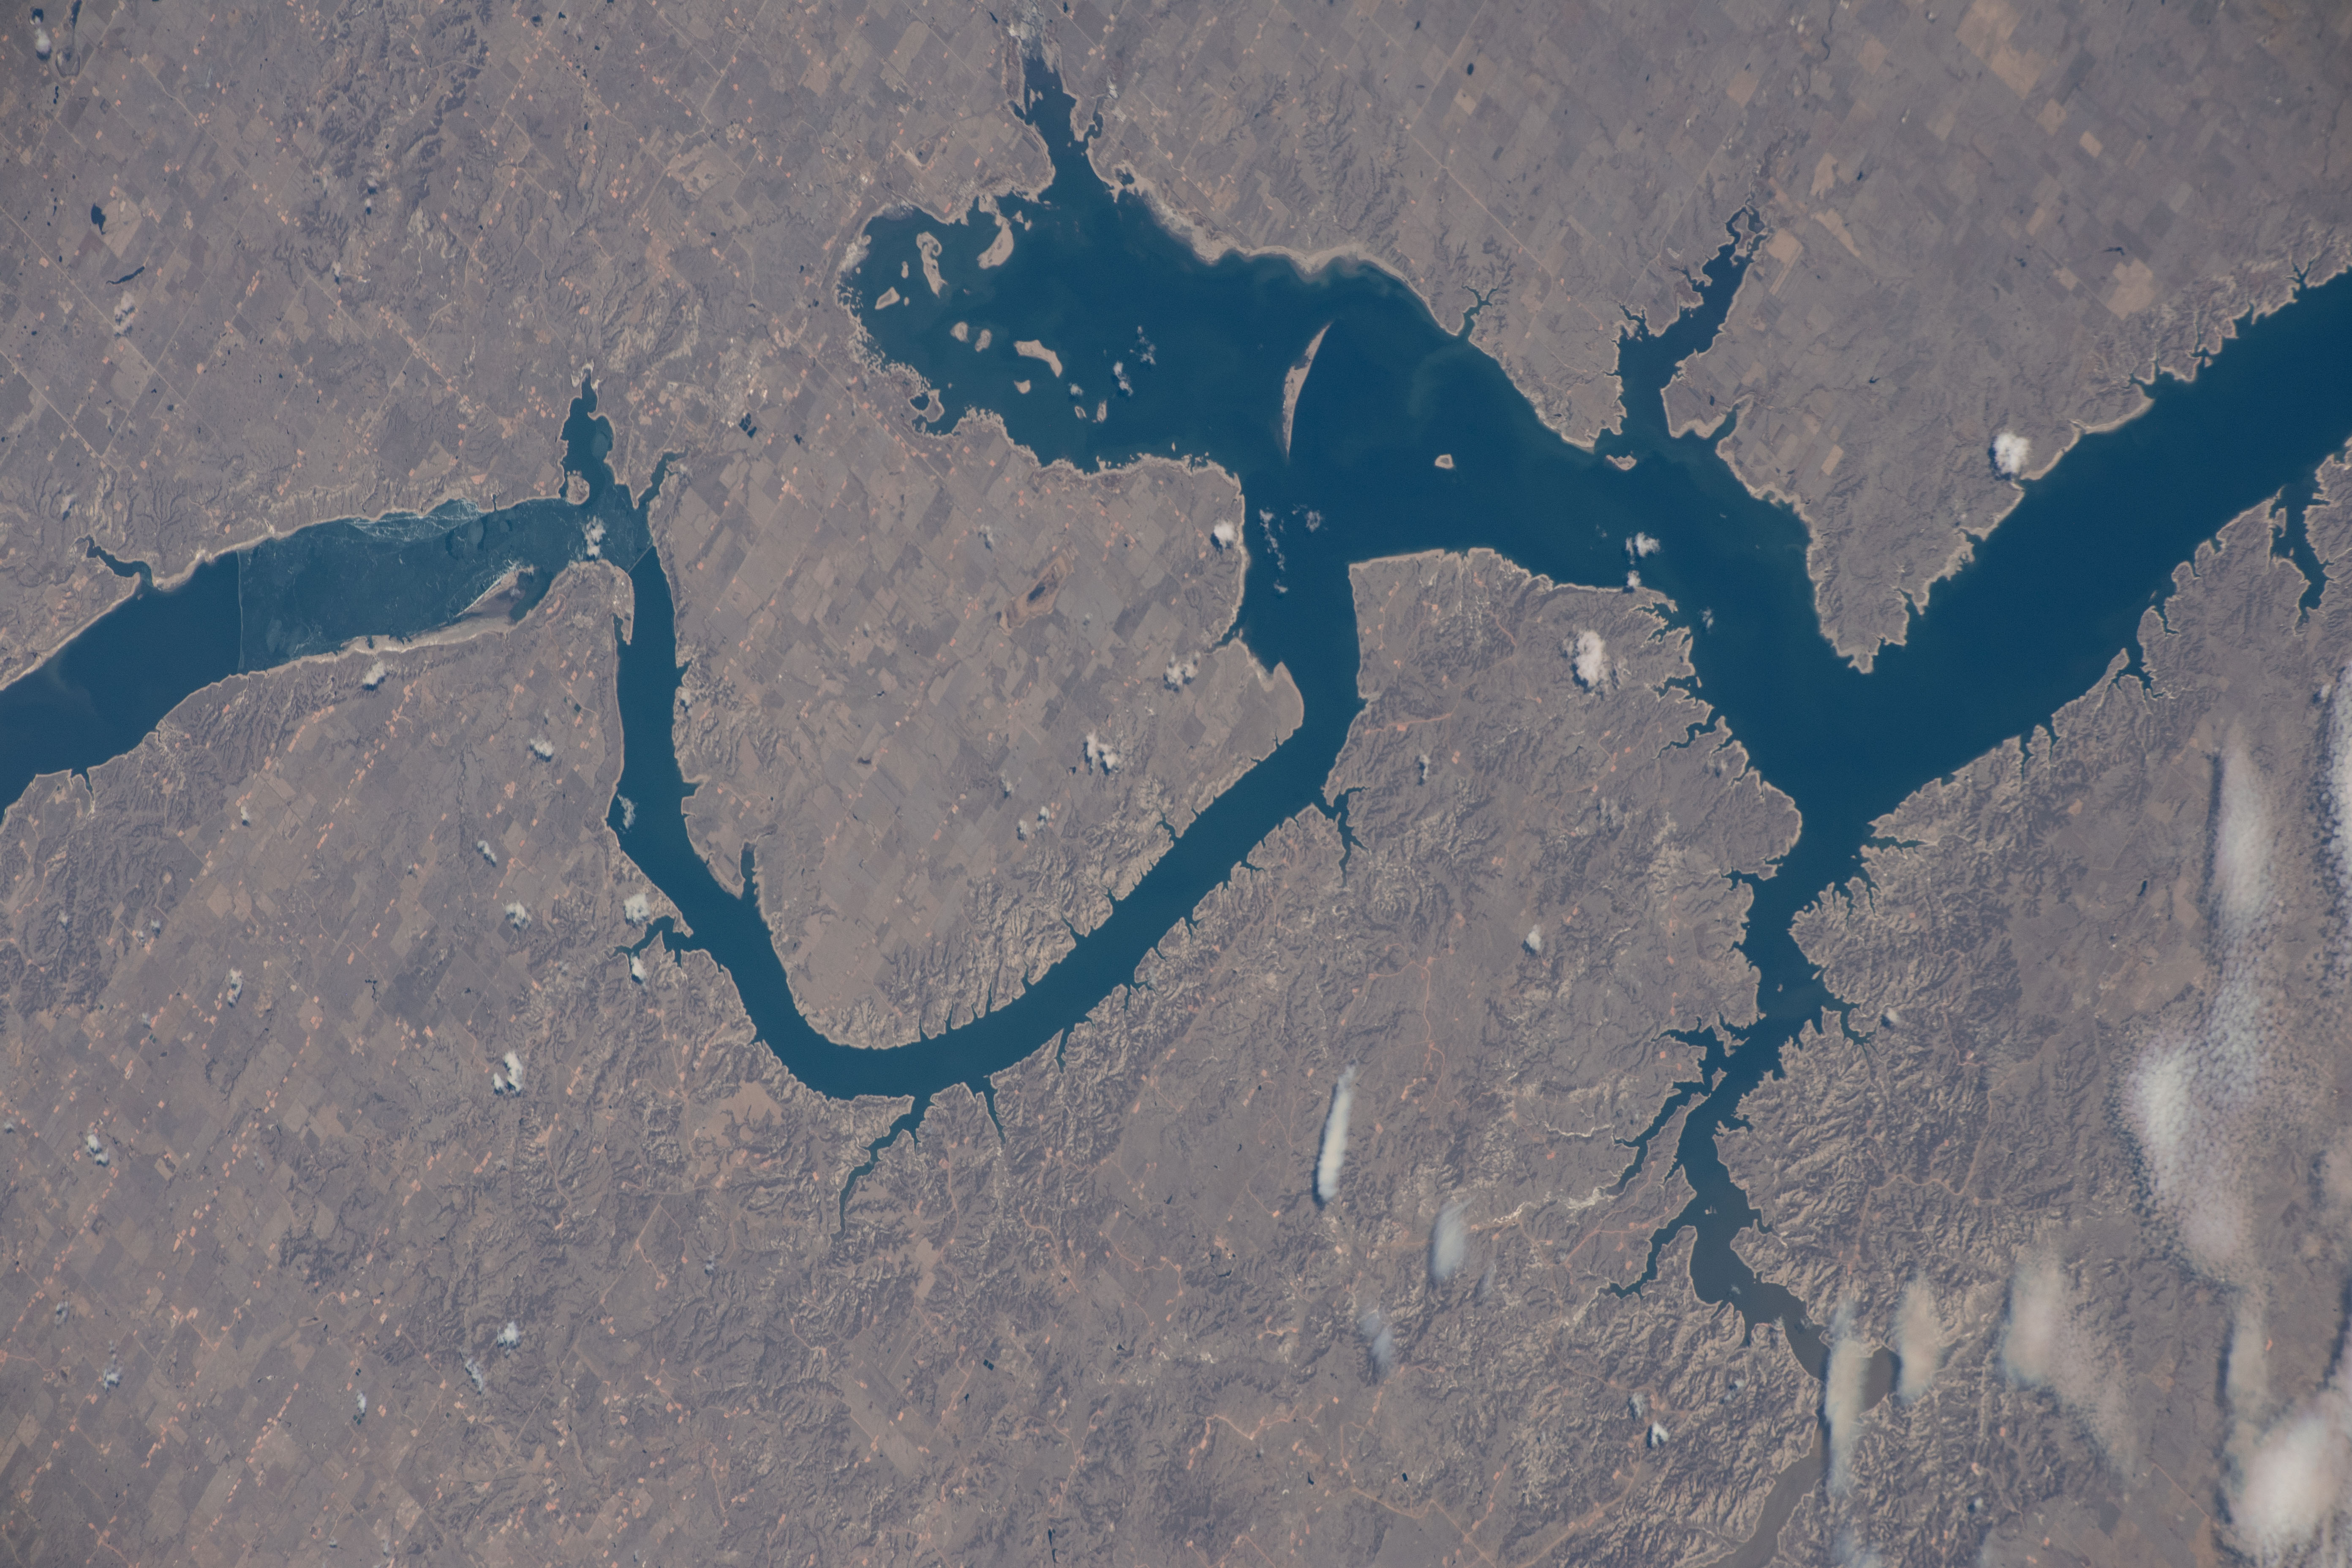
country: USA-NORTH DAKOTA
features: VAN HOOK ARM, MISSOURI RIVER, LAKE SAHAHAWEA, LAKE SAKAKAWEA,MISSOURI RIVER,NORTH DAKOTA
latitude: 47.8
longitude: -102.5
